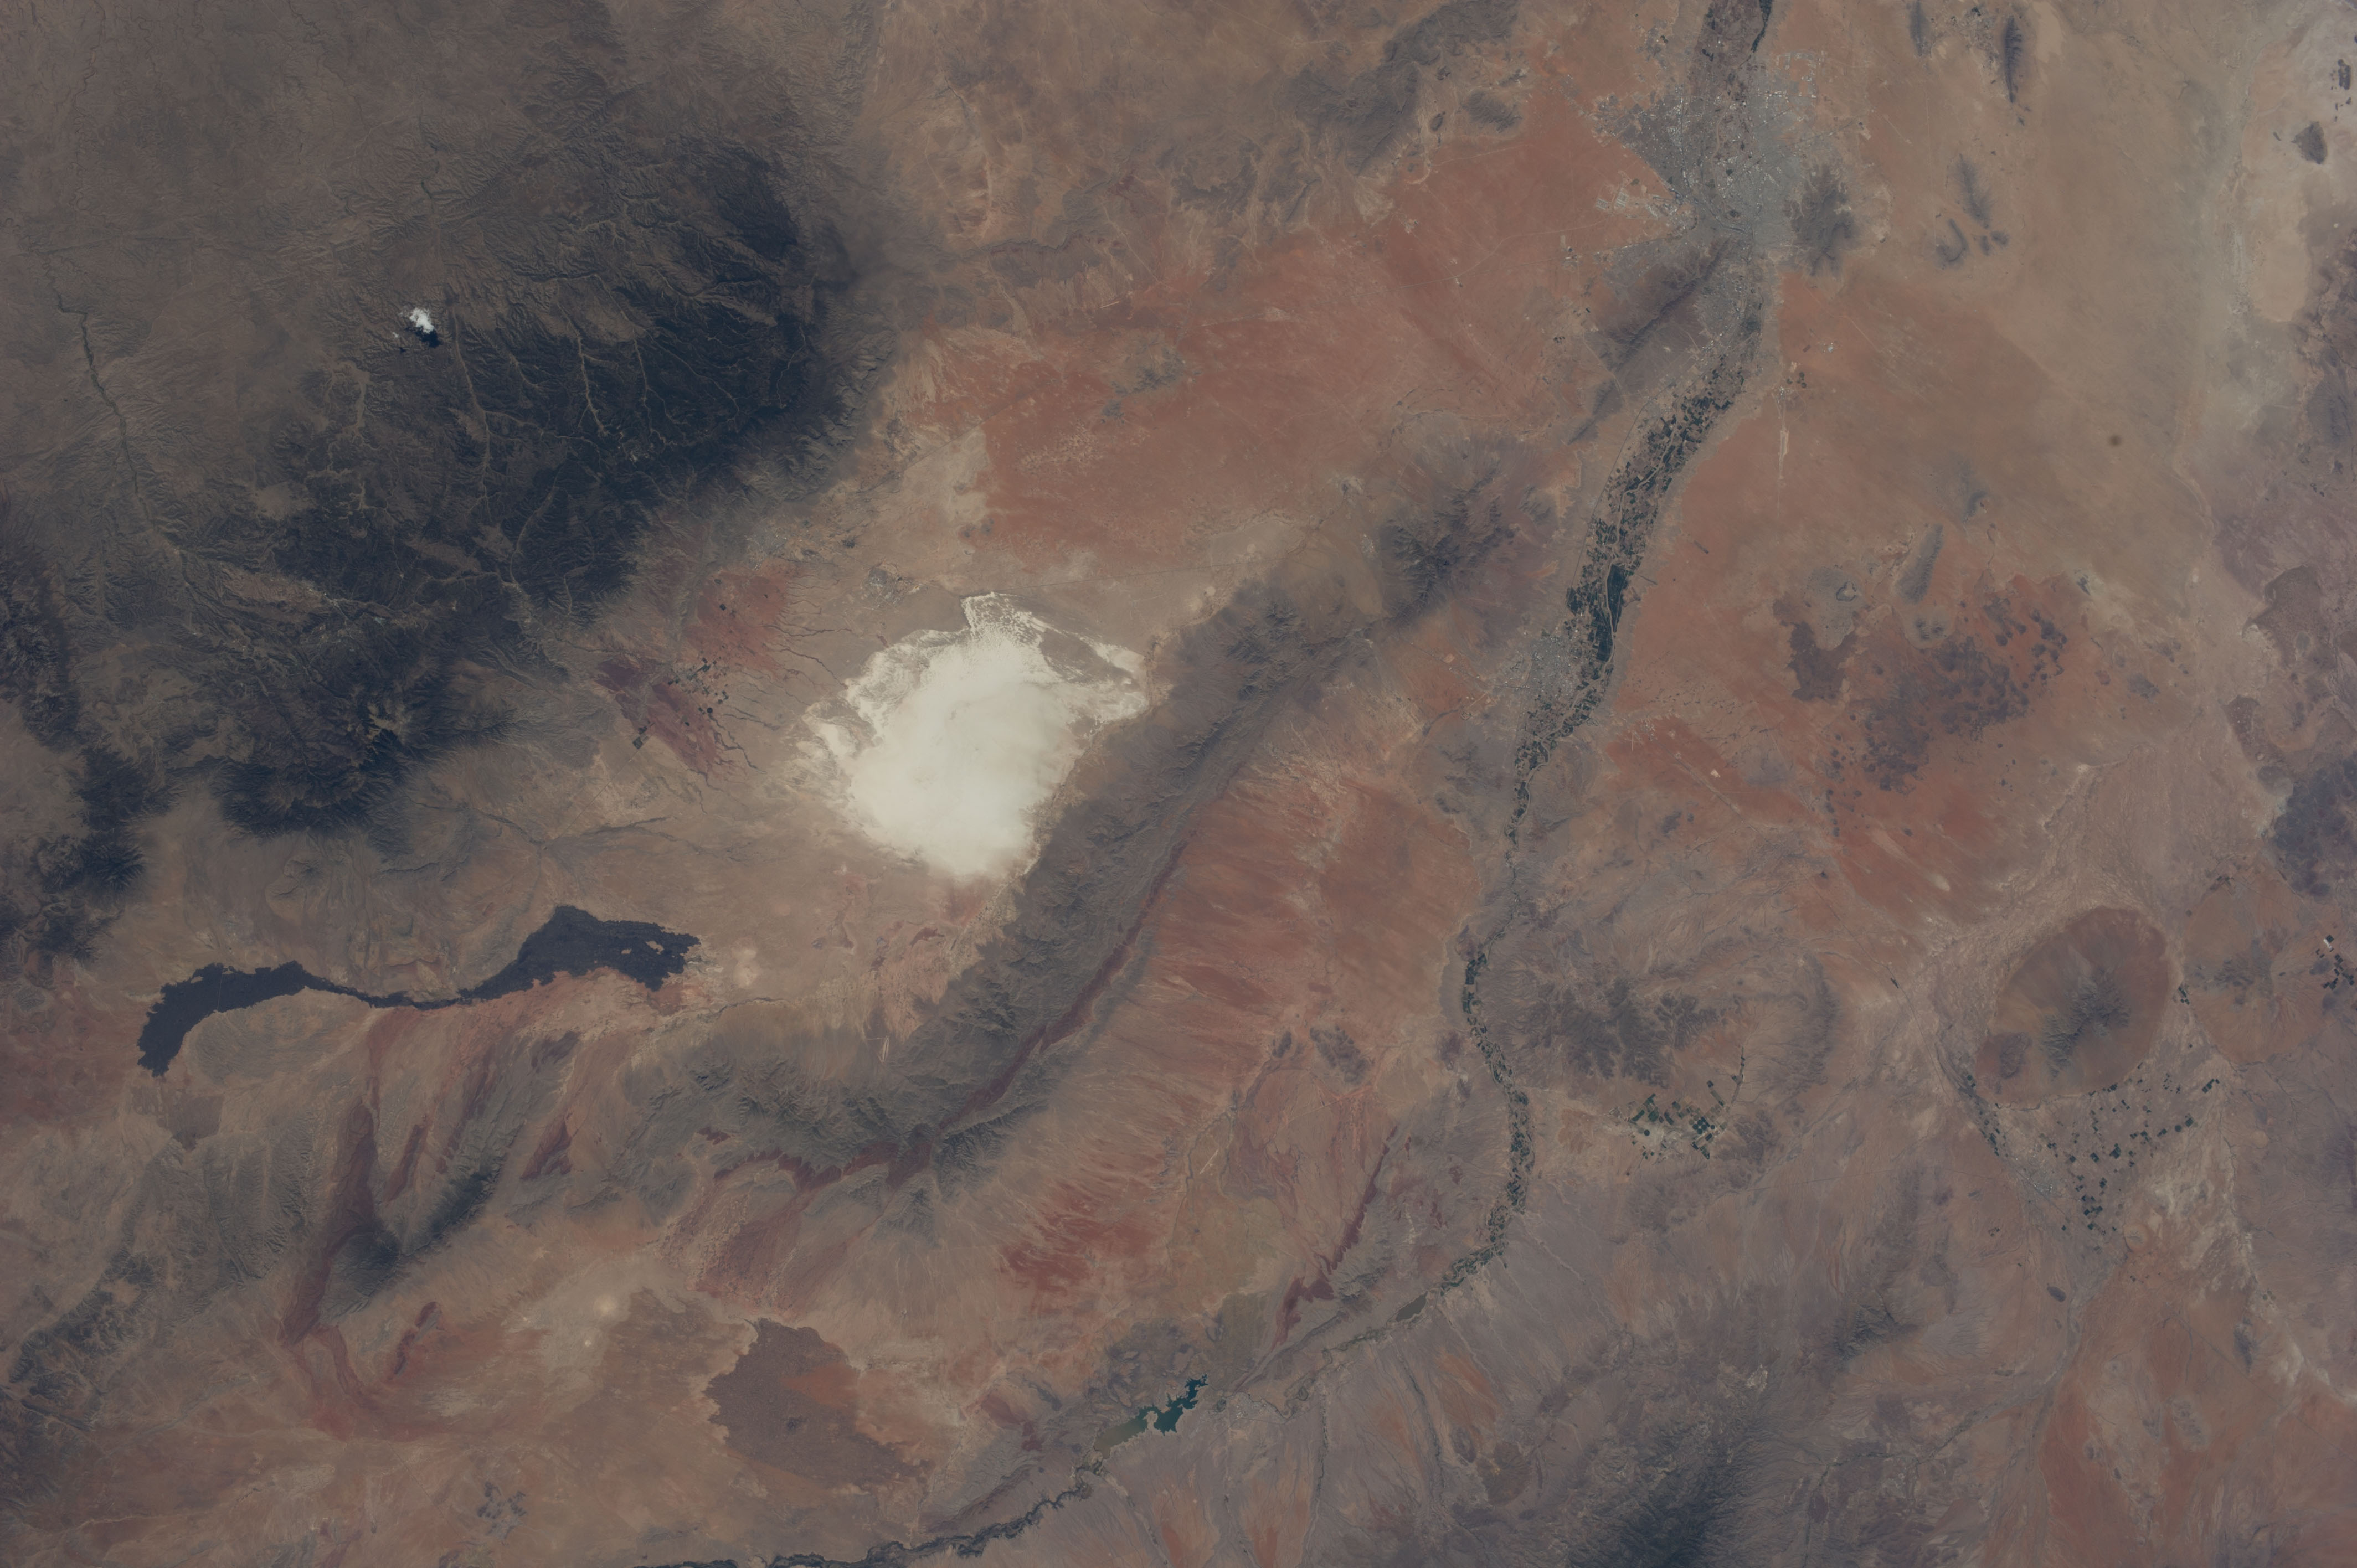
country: USA-NEW MEXICO
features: RIO GRANDE, CARRIZOZO MALPAIS LAVA FLOW, WHITE SANDS, NEW MEXICO,USA, NEW MEXICO, VALLEY OF FIRES PRK., LINCOLN NATIONAL FOREST, LAS CRUCES CY., RIO GRANDE R.,USA, LINCOLN NATIONAL FOREST, ALAMOGORDO,32.68,-106.63,WHITE SANDS NM
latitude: 32.7
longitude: -106.6
